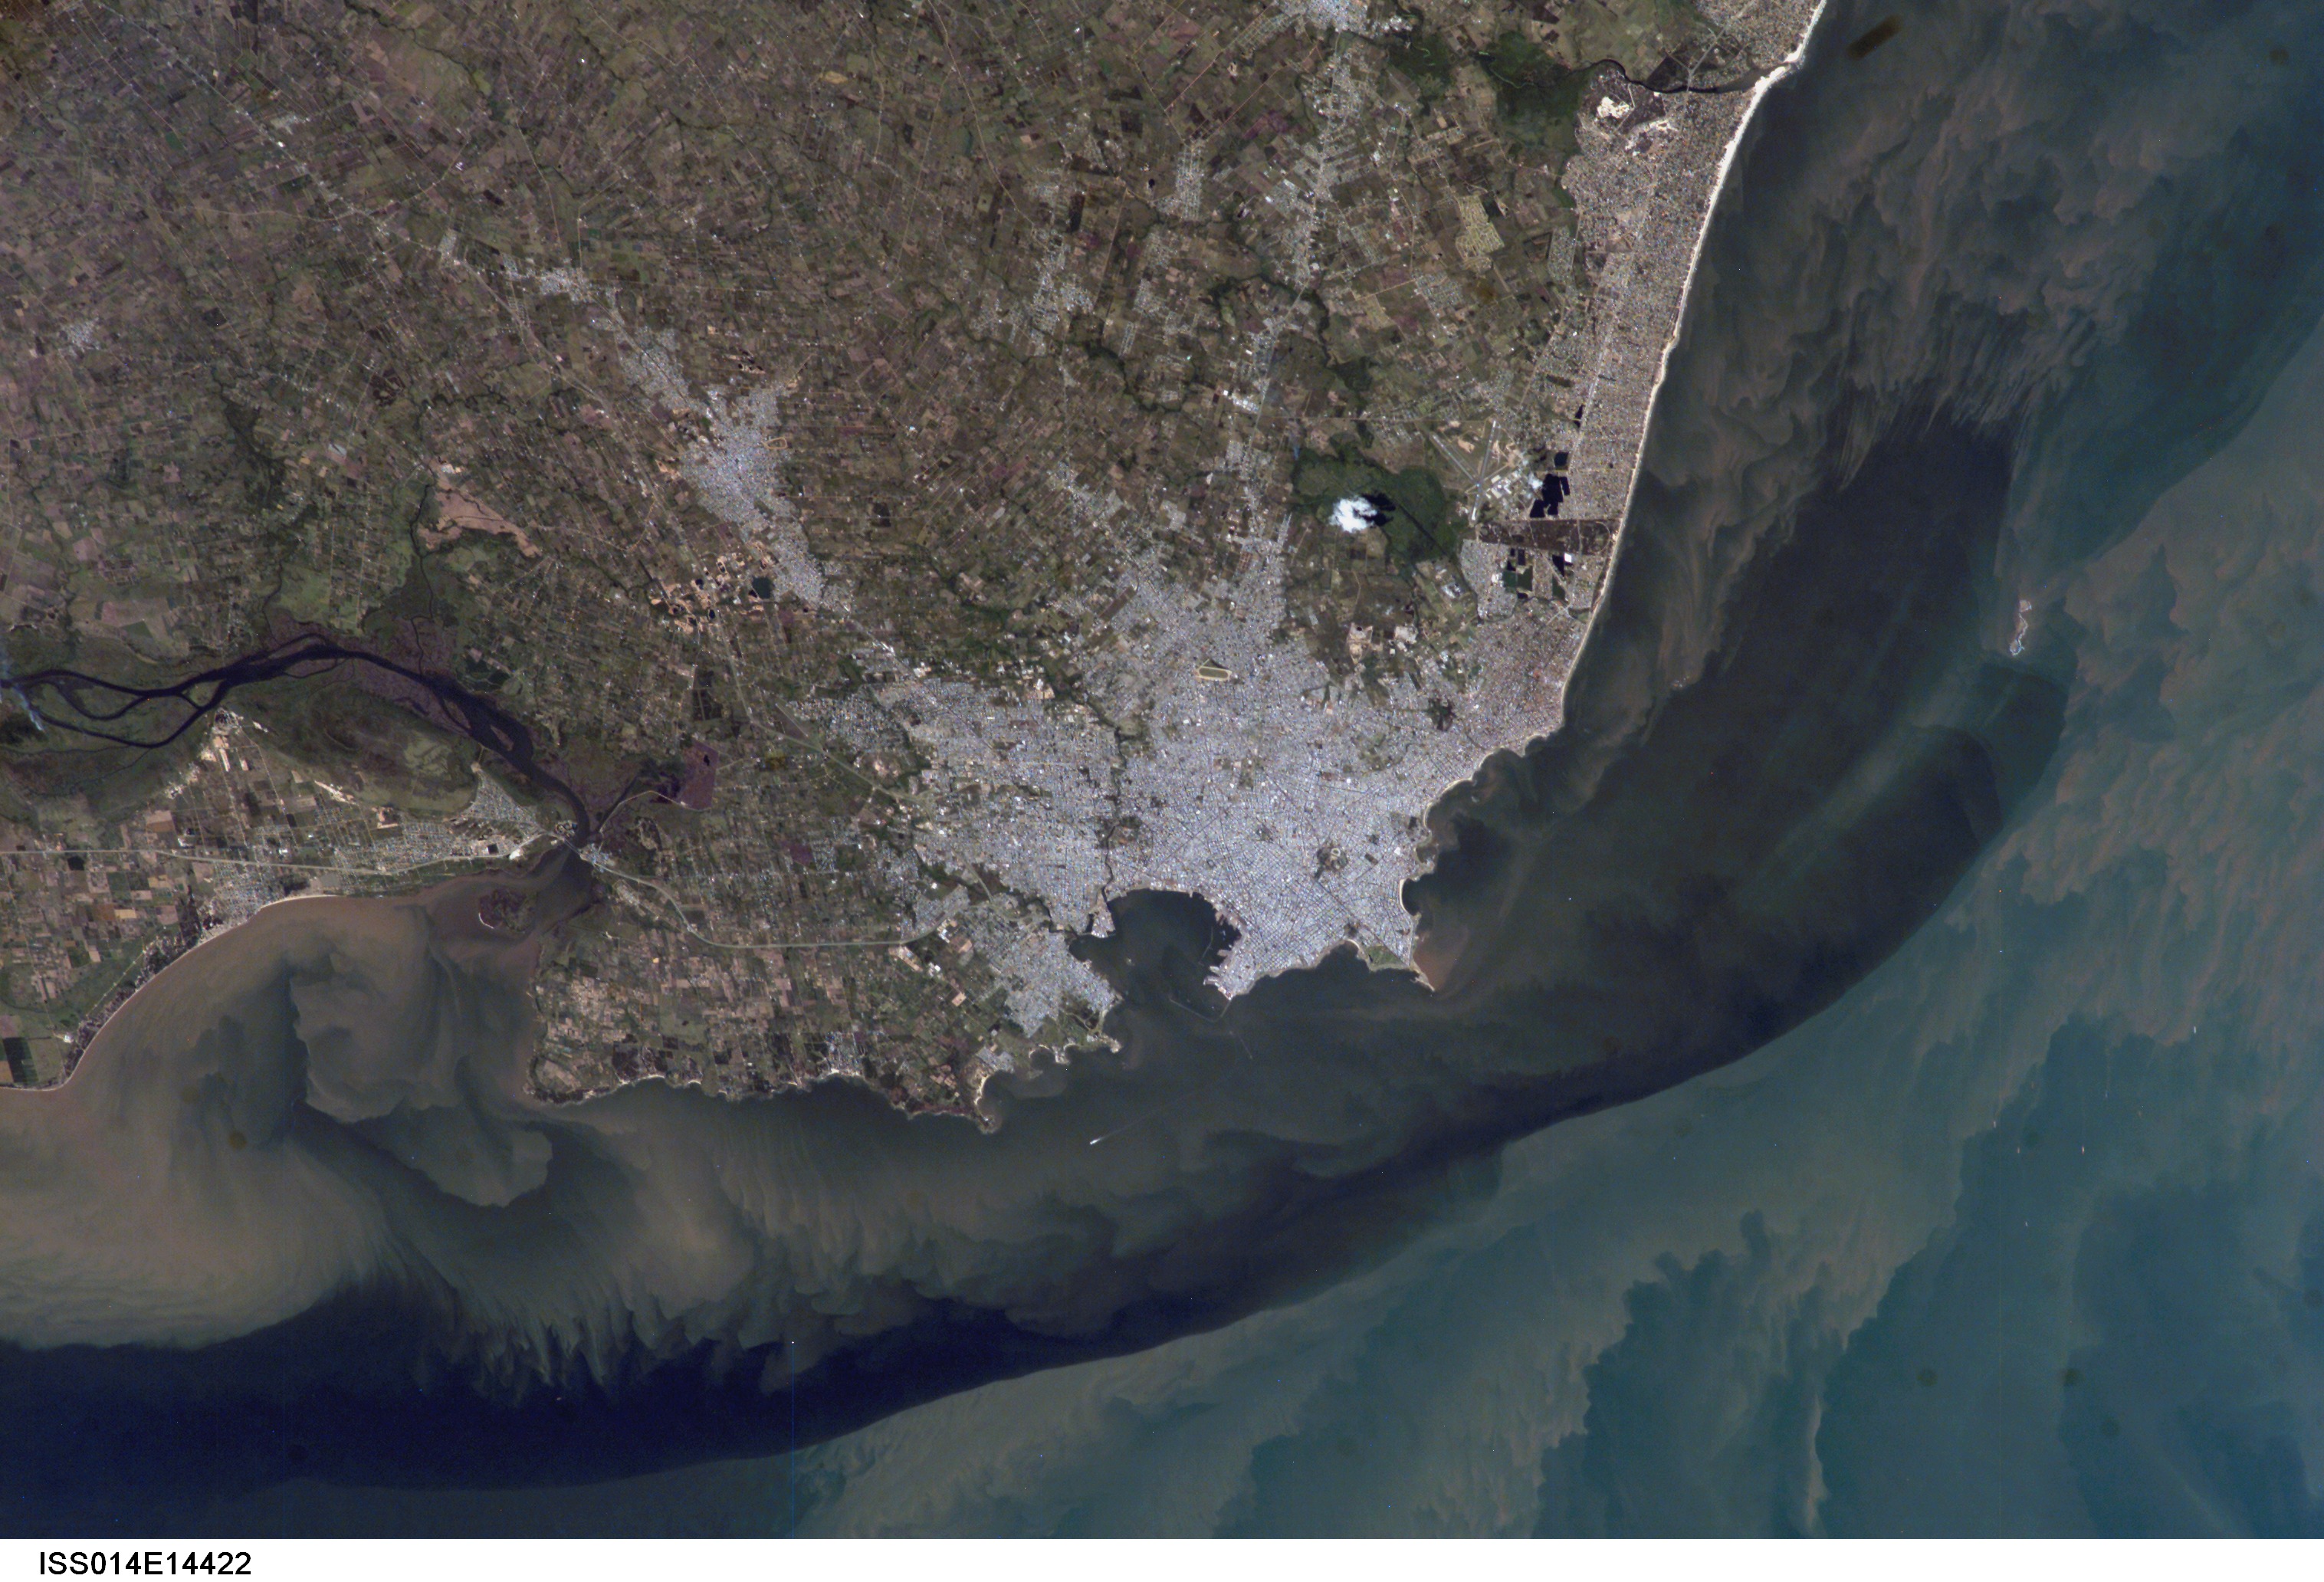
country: URUGUAY
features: MONTEVIDEO, SEDIMENT PLUMES
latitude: -35.0
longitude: -56.0
